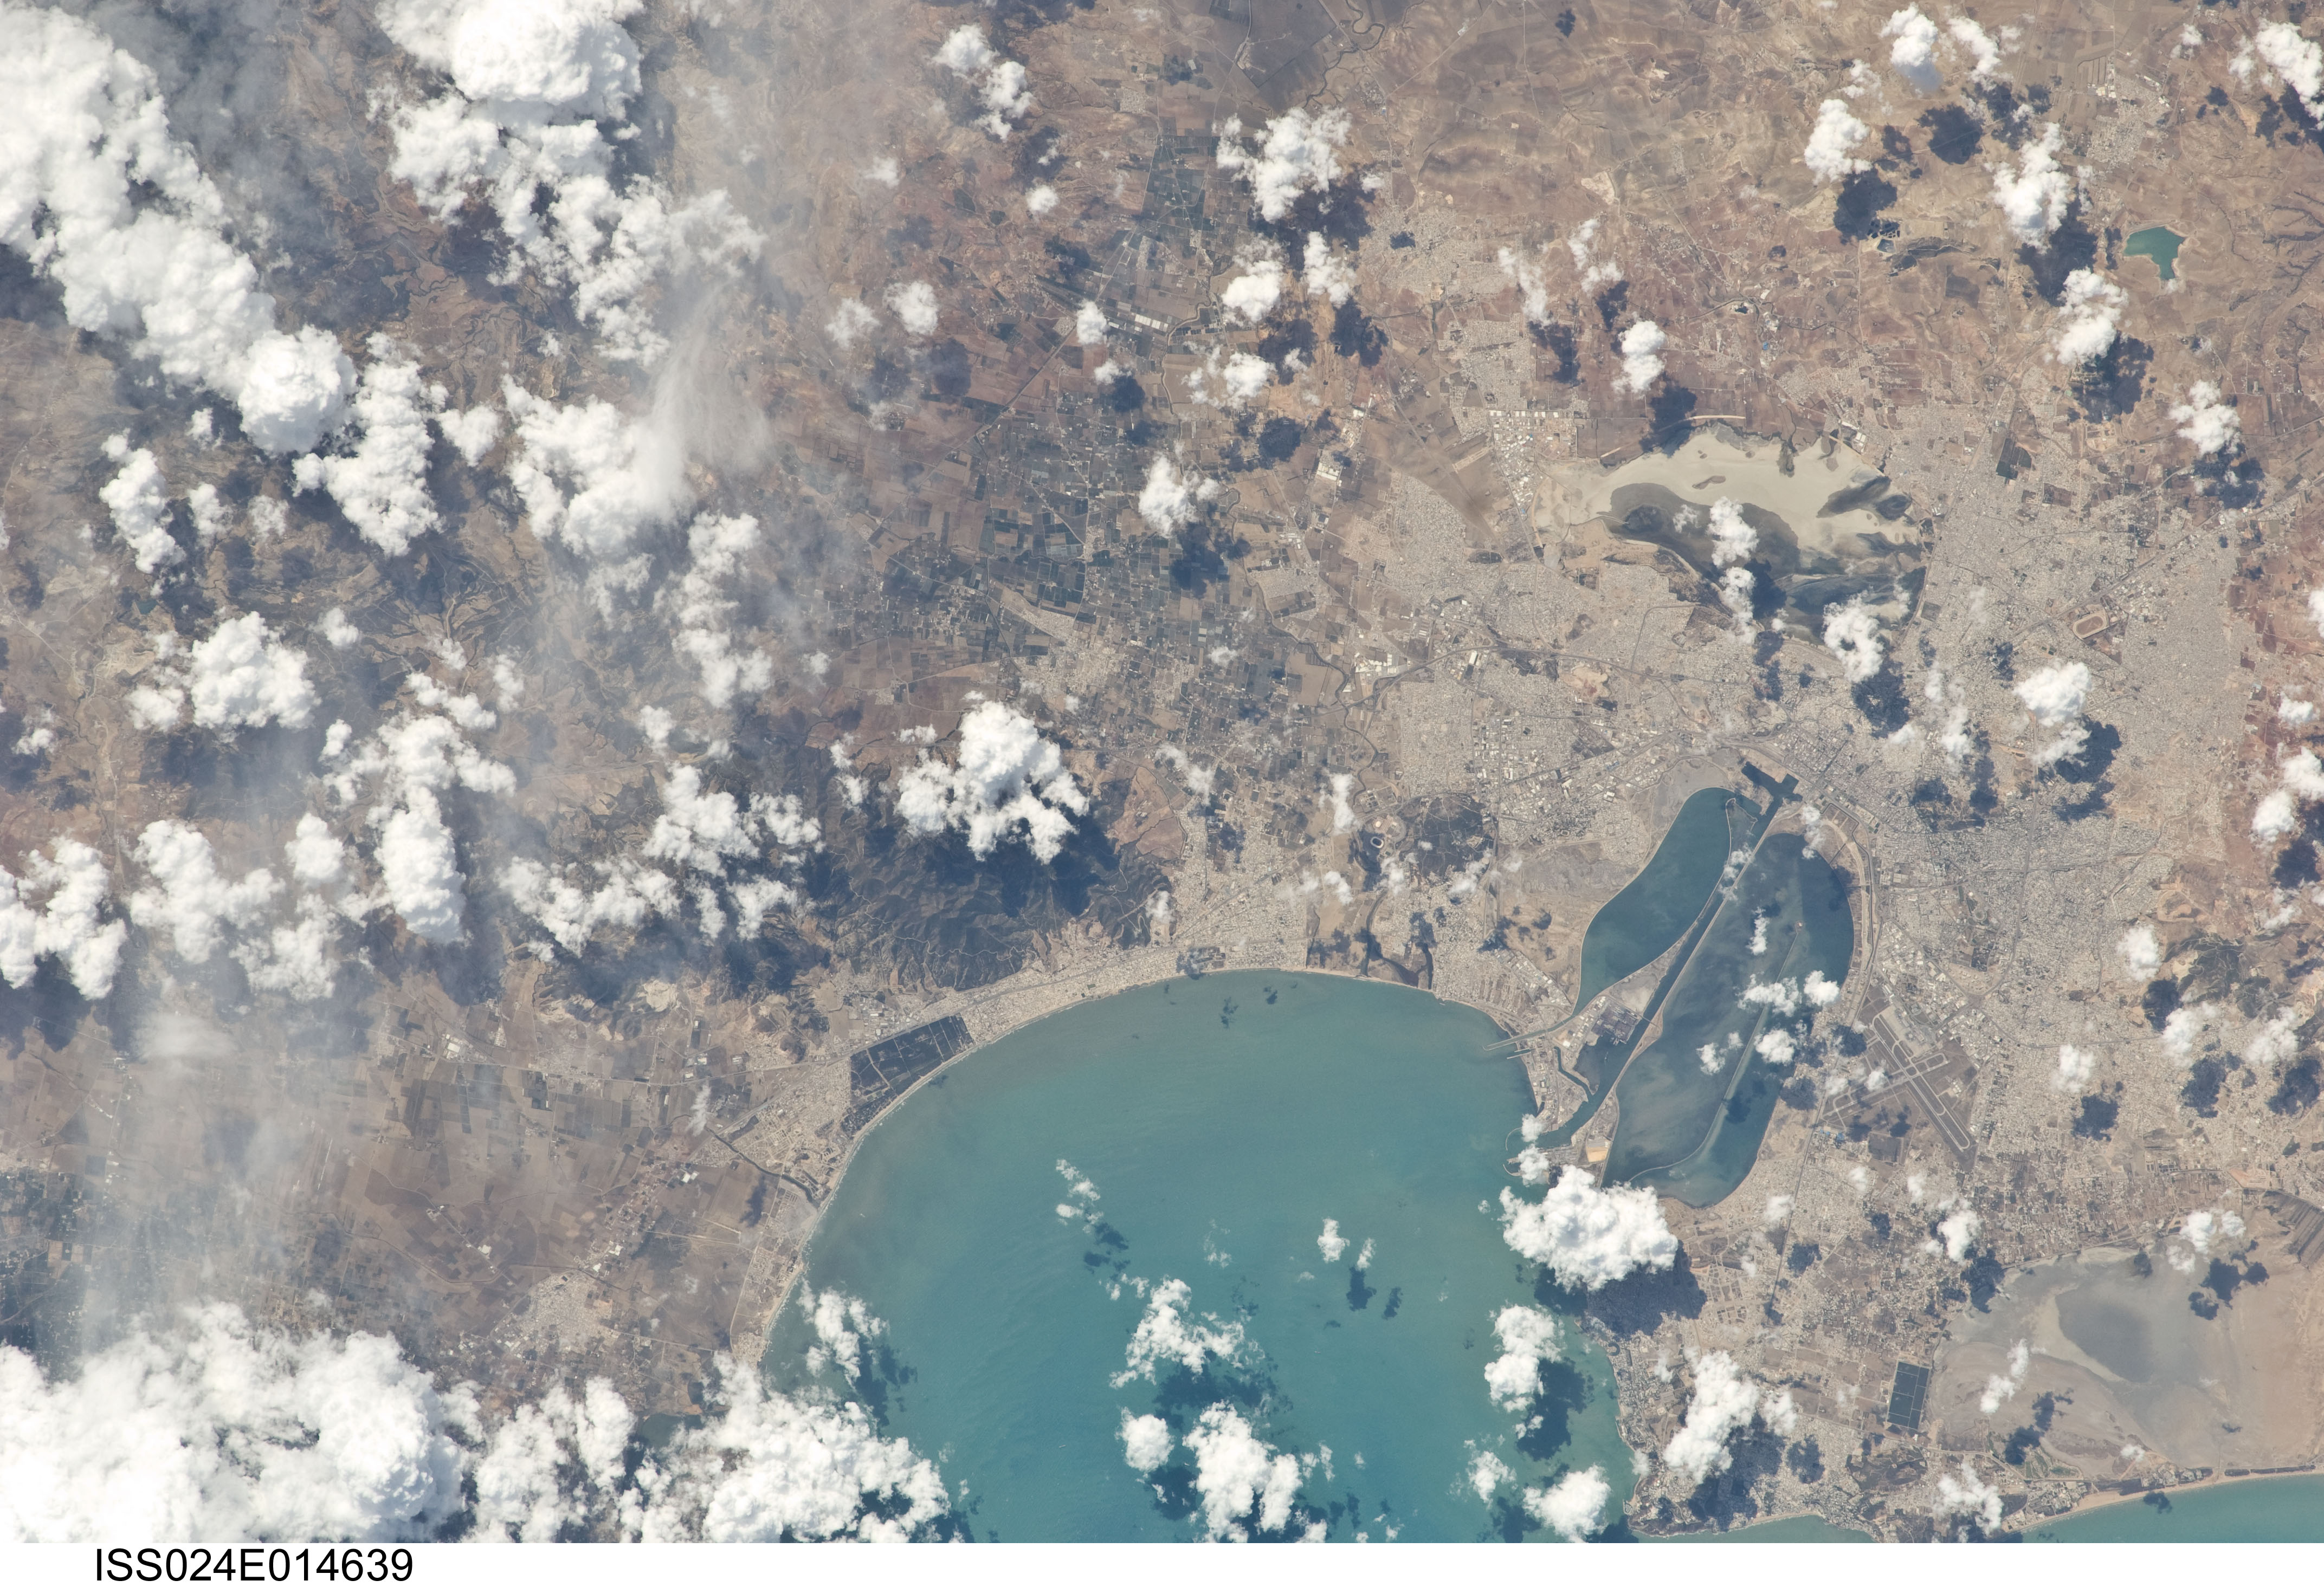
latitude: 36.7
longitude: 10.3
